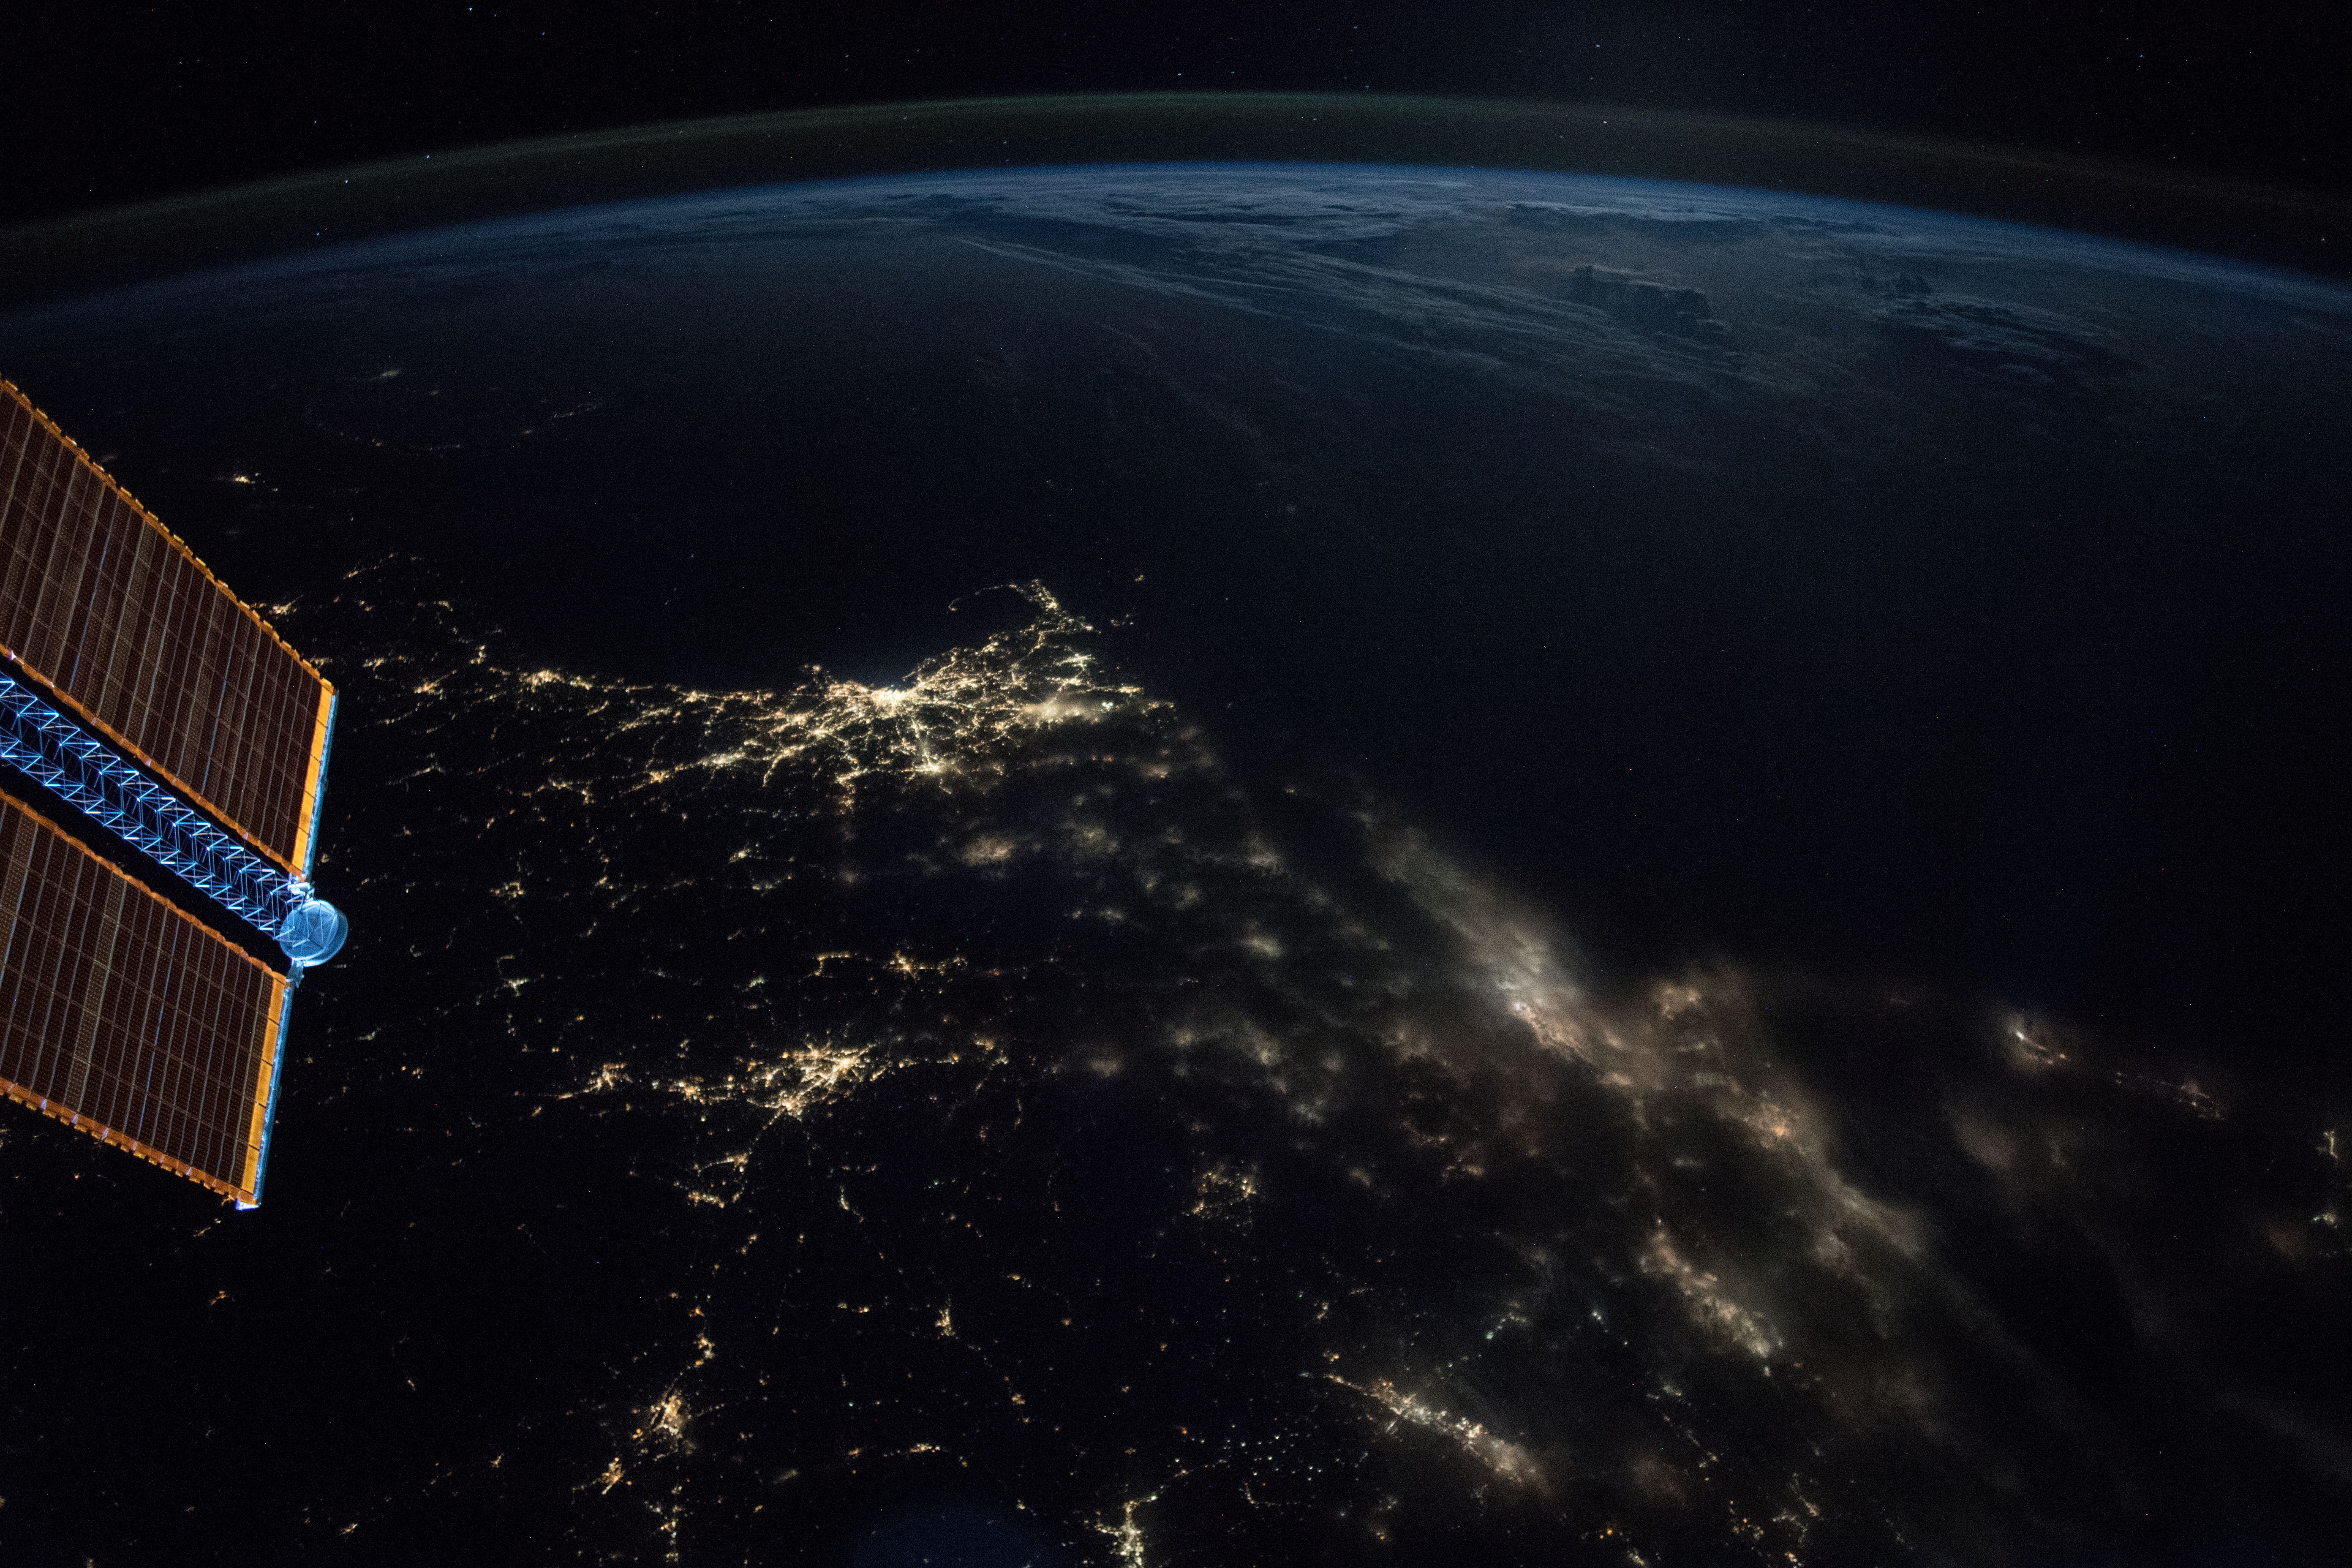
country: USA-RHODE ISLAND
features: LONG ISLAND, BOSTON CITY, PROVIDENCE CITY, BLOCK ISLAND, NEW YORK CITY, LONG ISLAND SOUND, CAPE COD BAY, PROVIDENCE CITY, EARTH LIMB, NIGHT
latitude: 41.5
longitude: -71.6
